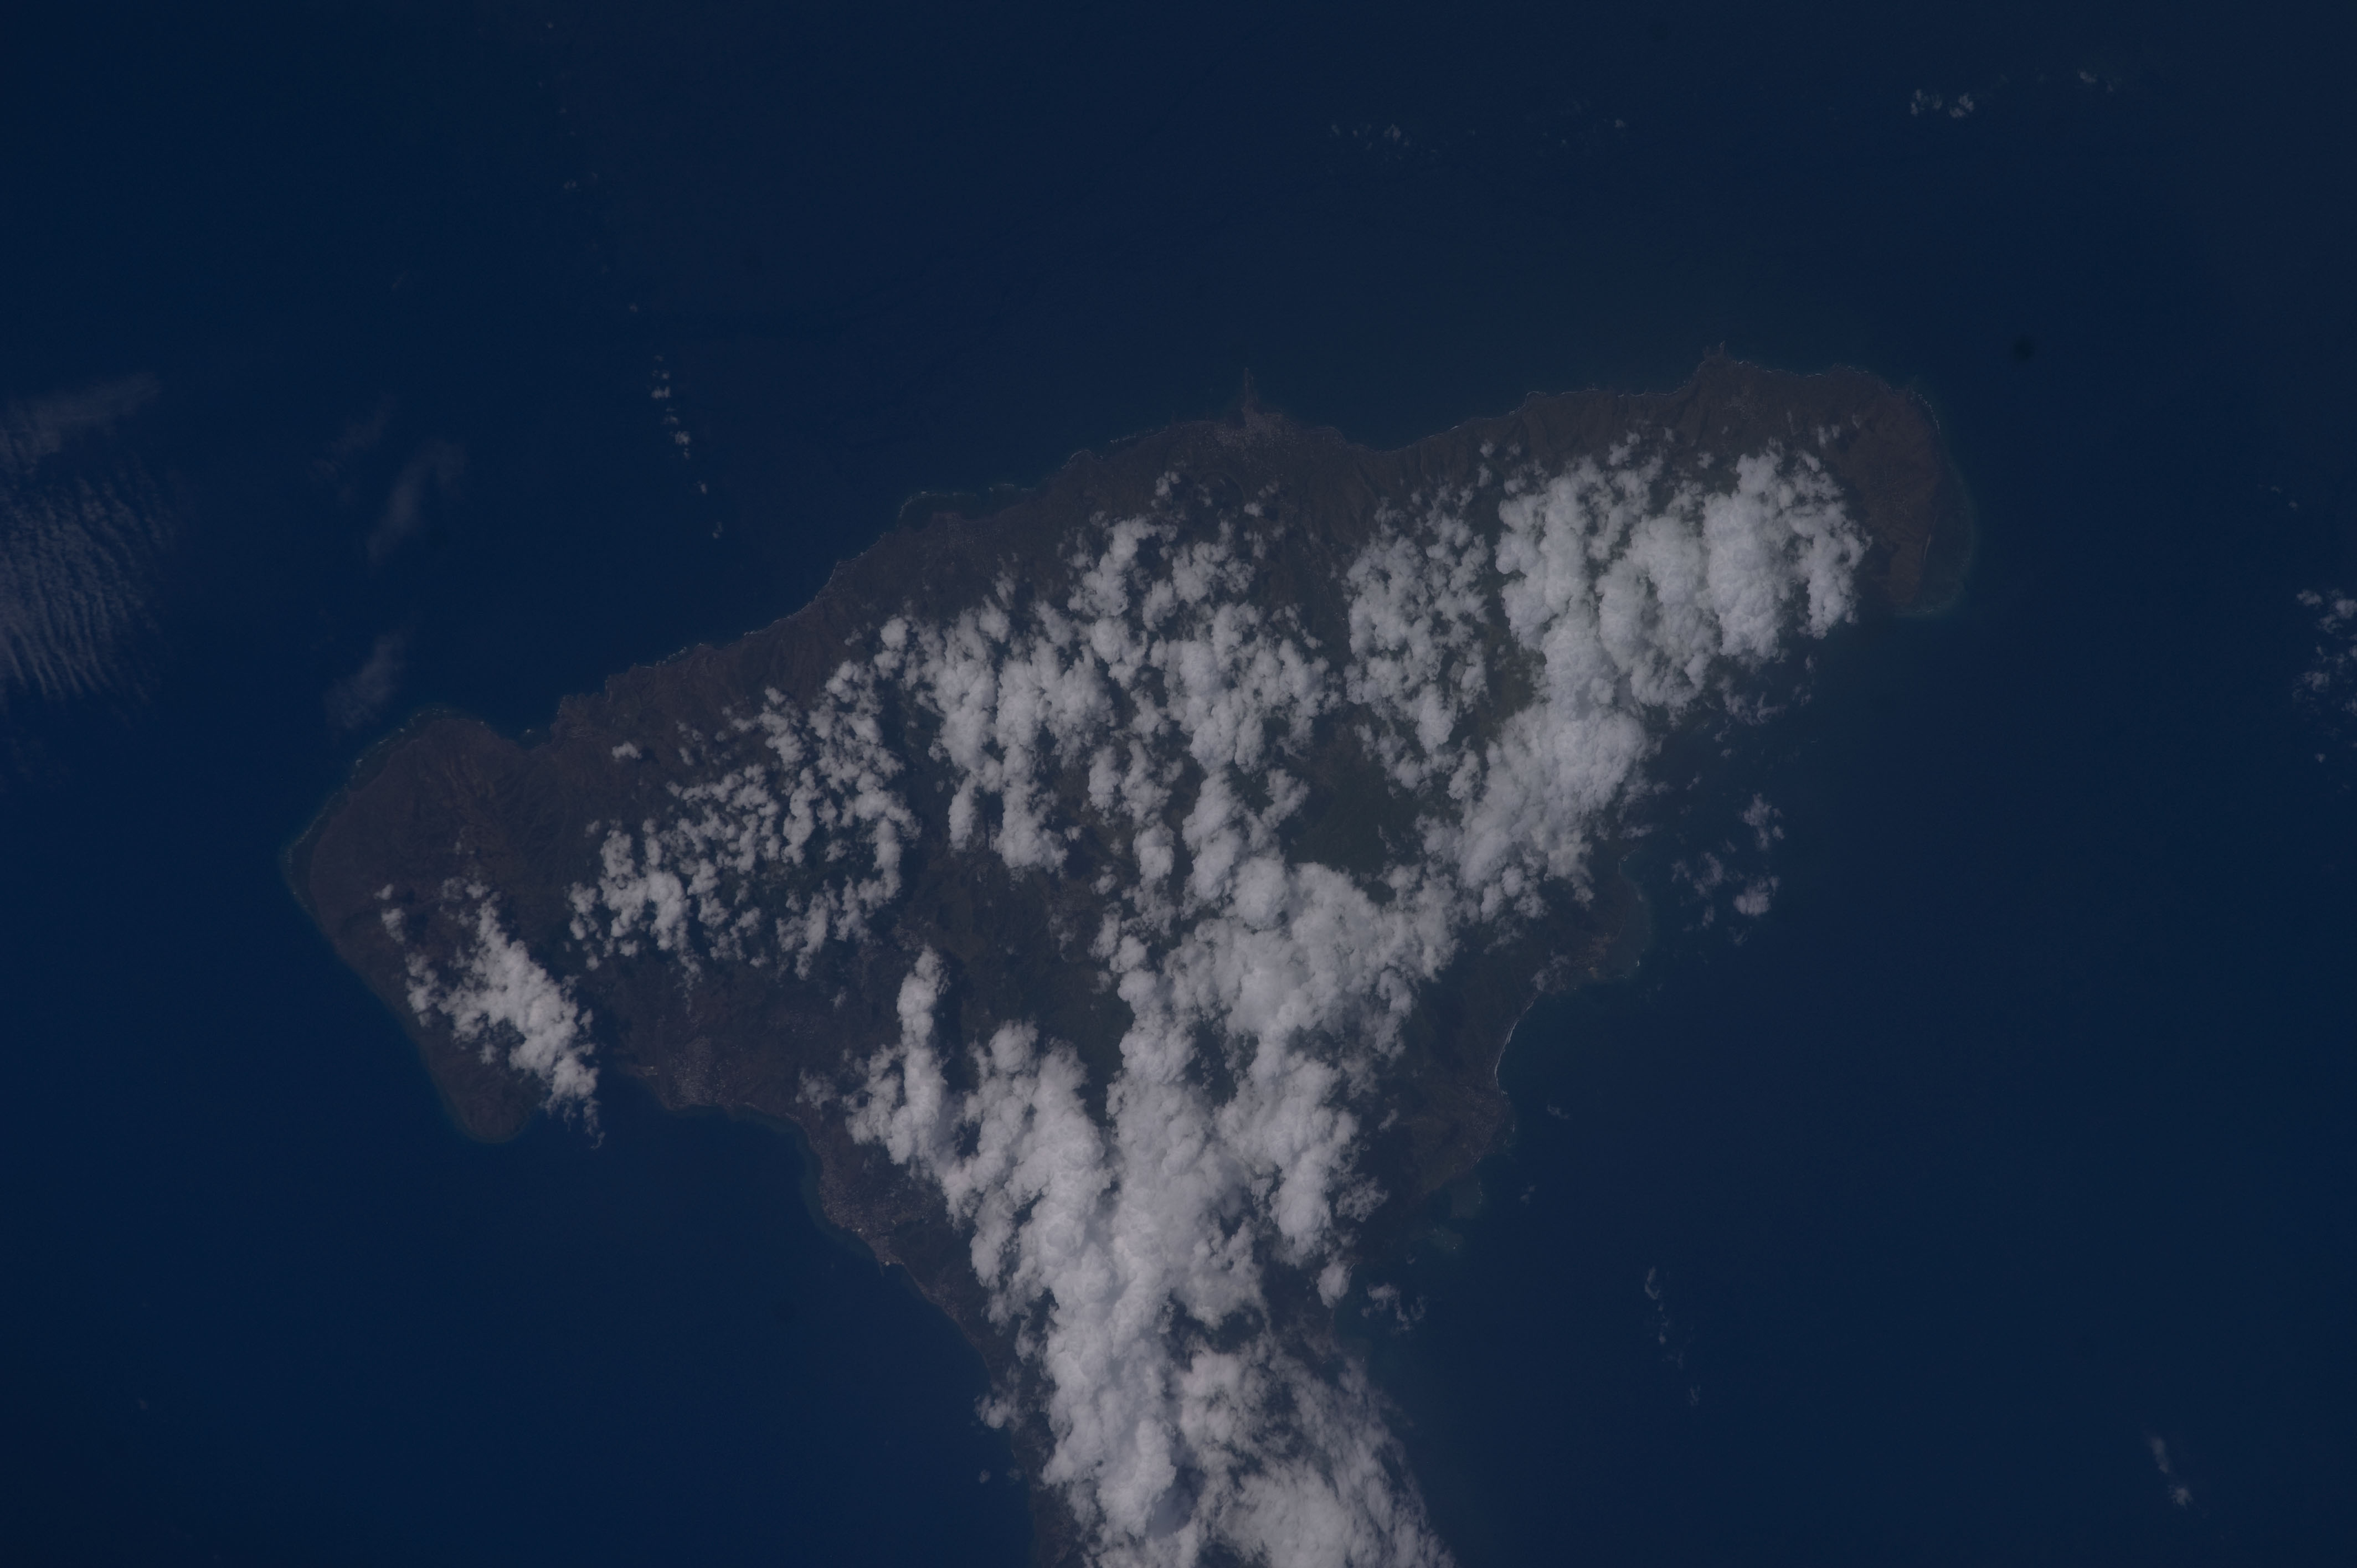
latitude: -12.3
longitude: 44.5
